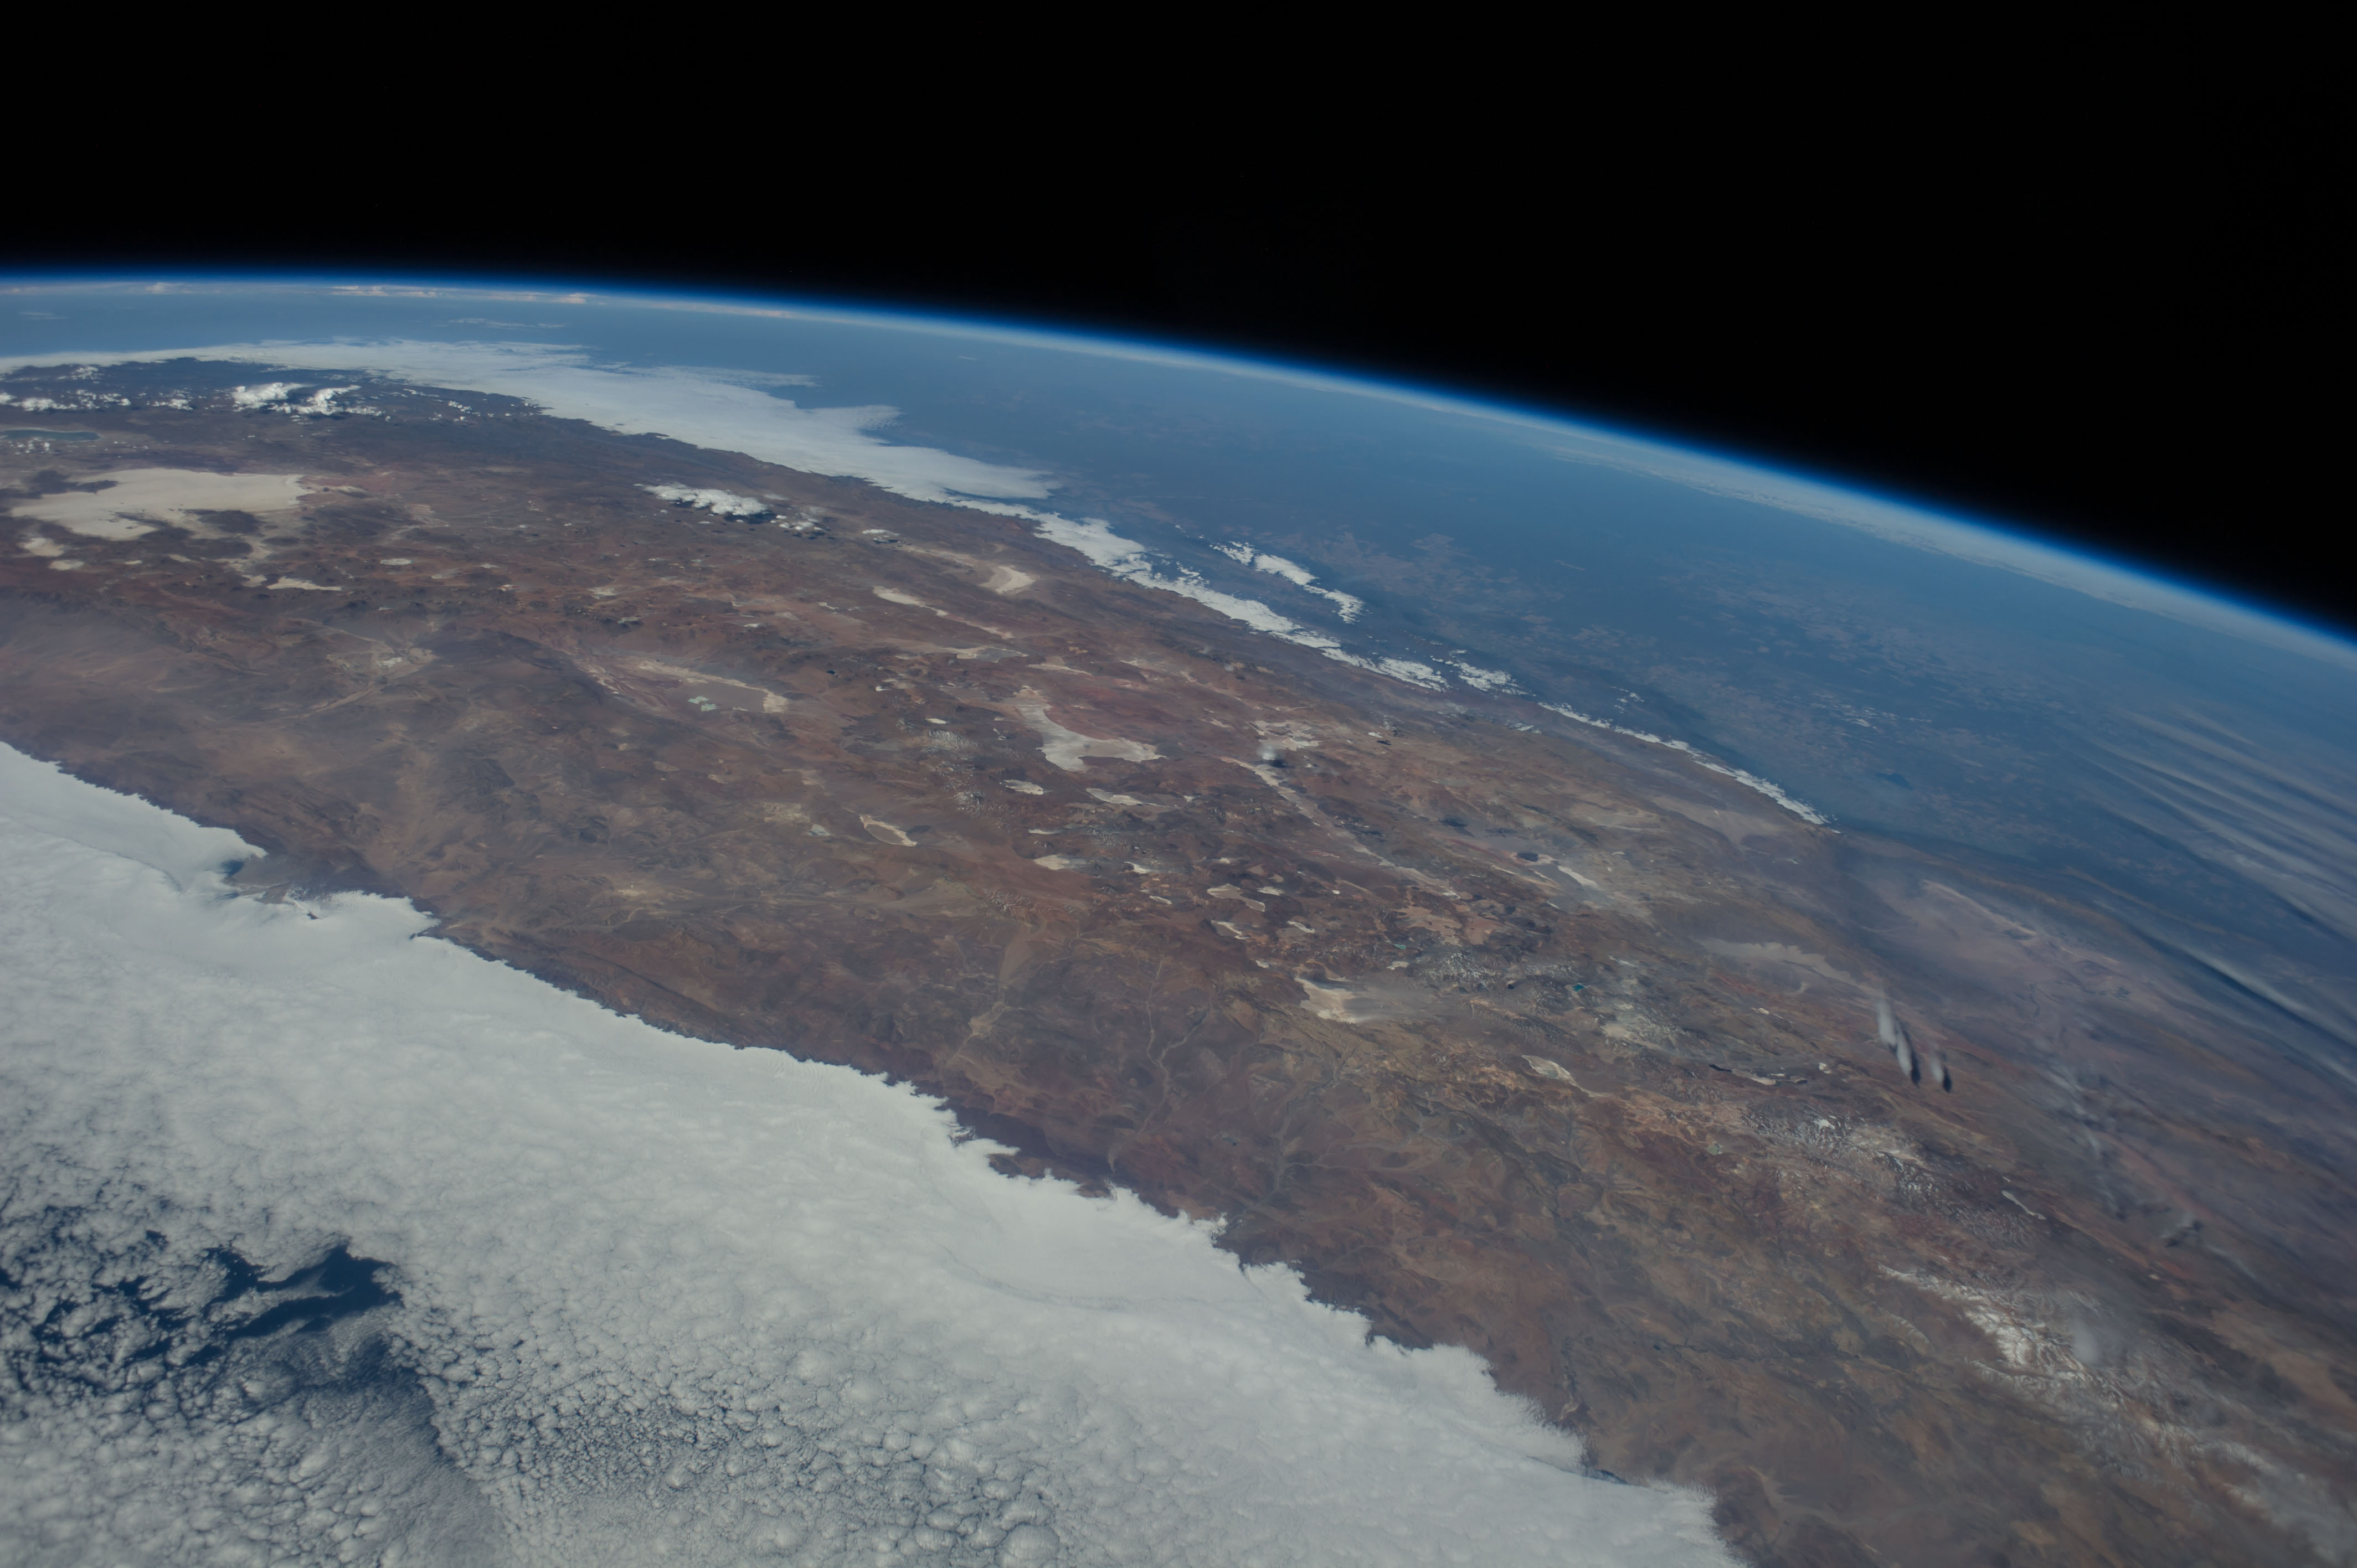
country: CHILE
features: ANDES, ATACAMA DES., S. PACIFIC O., ATMOSPHERIC LIMB
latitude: -25.5
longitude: -68.5
